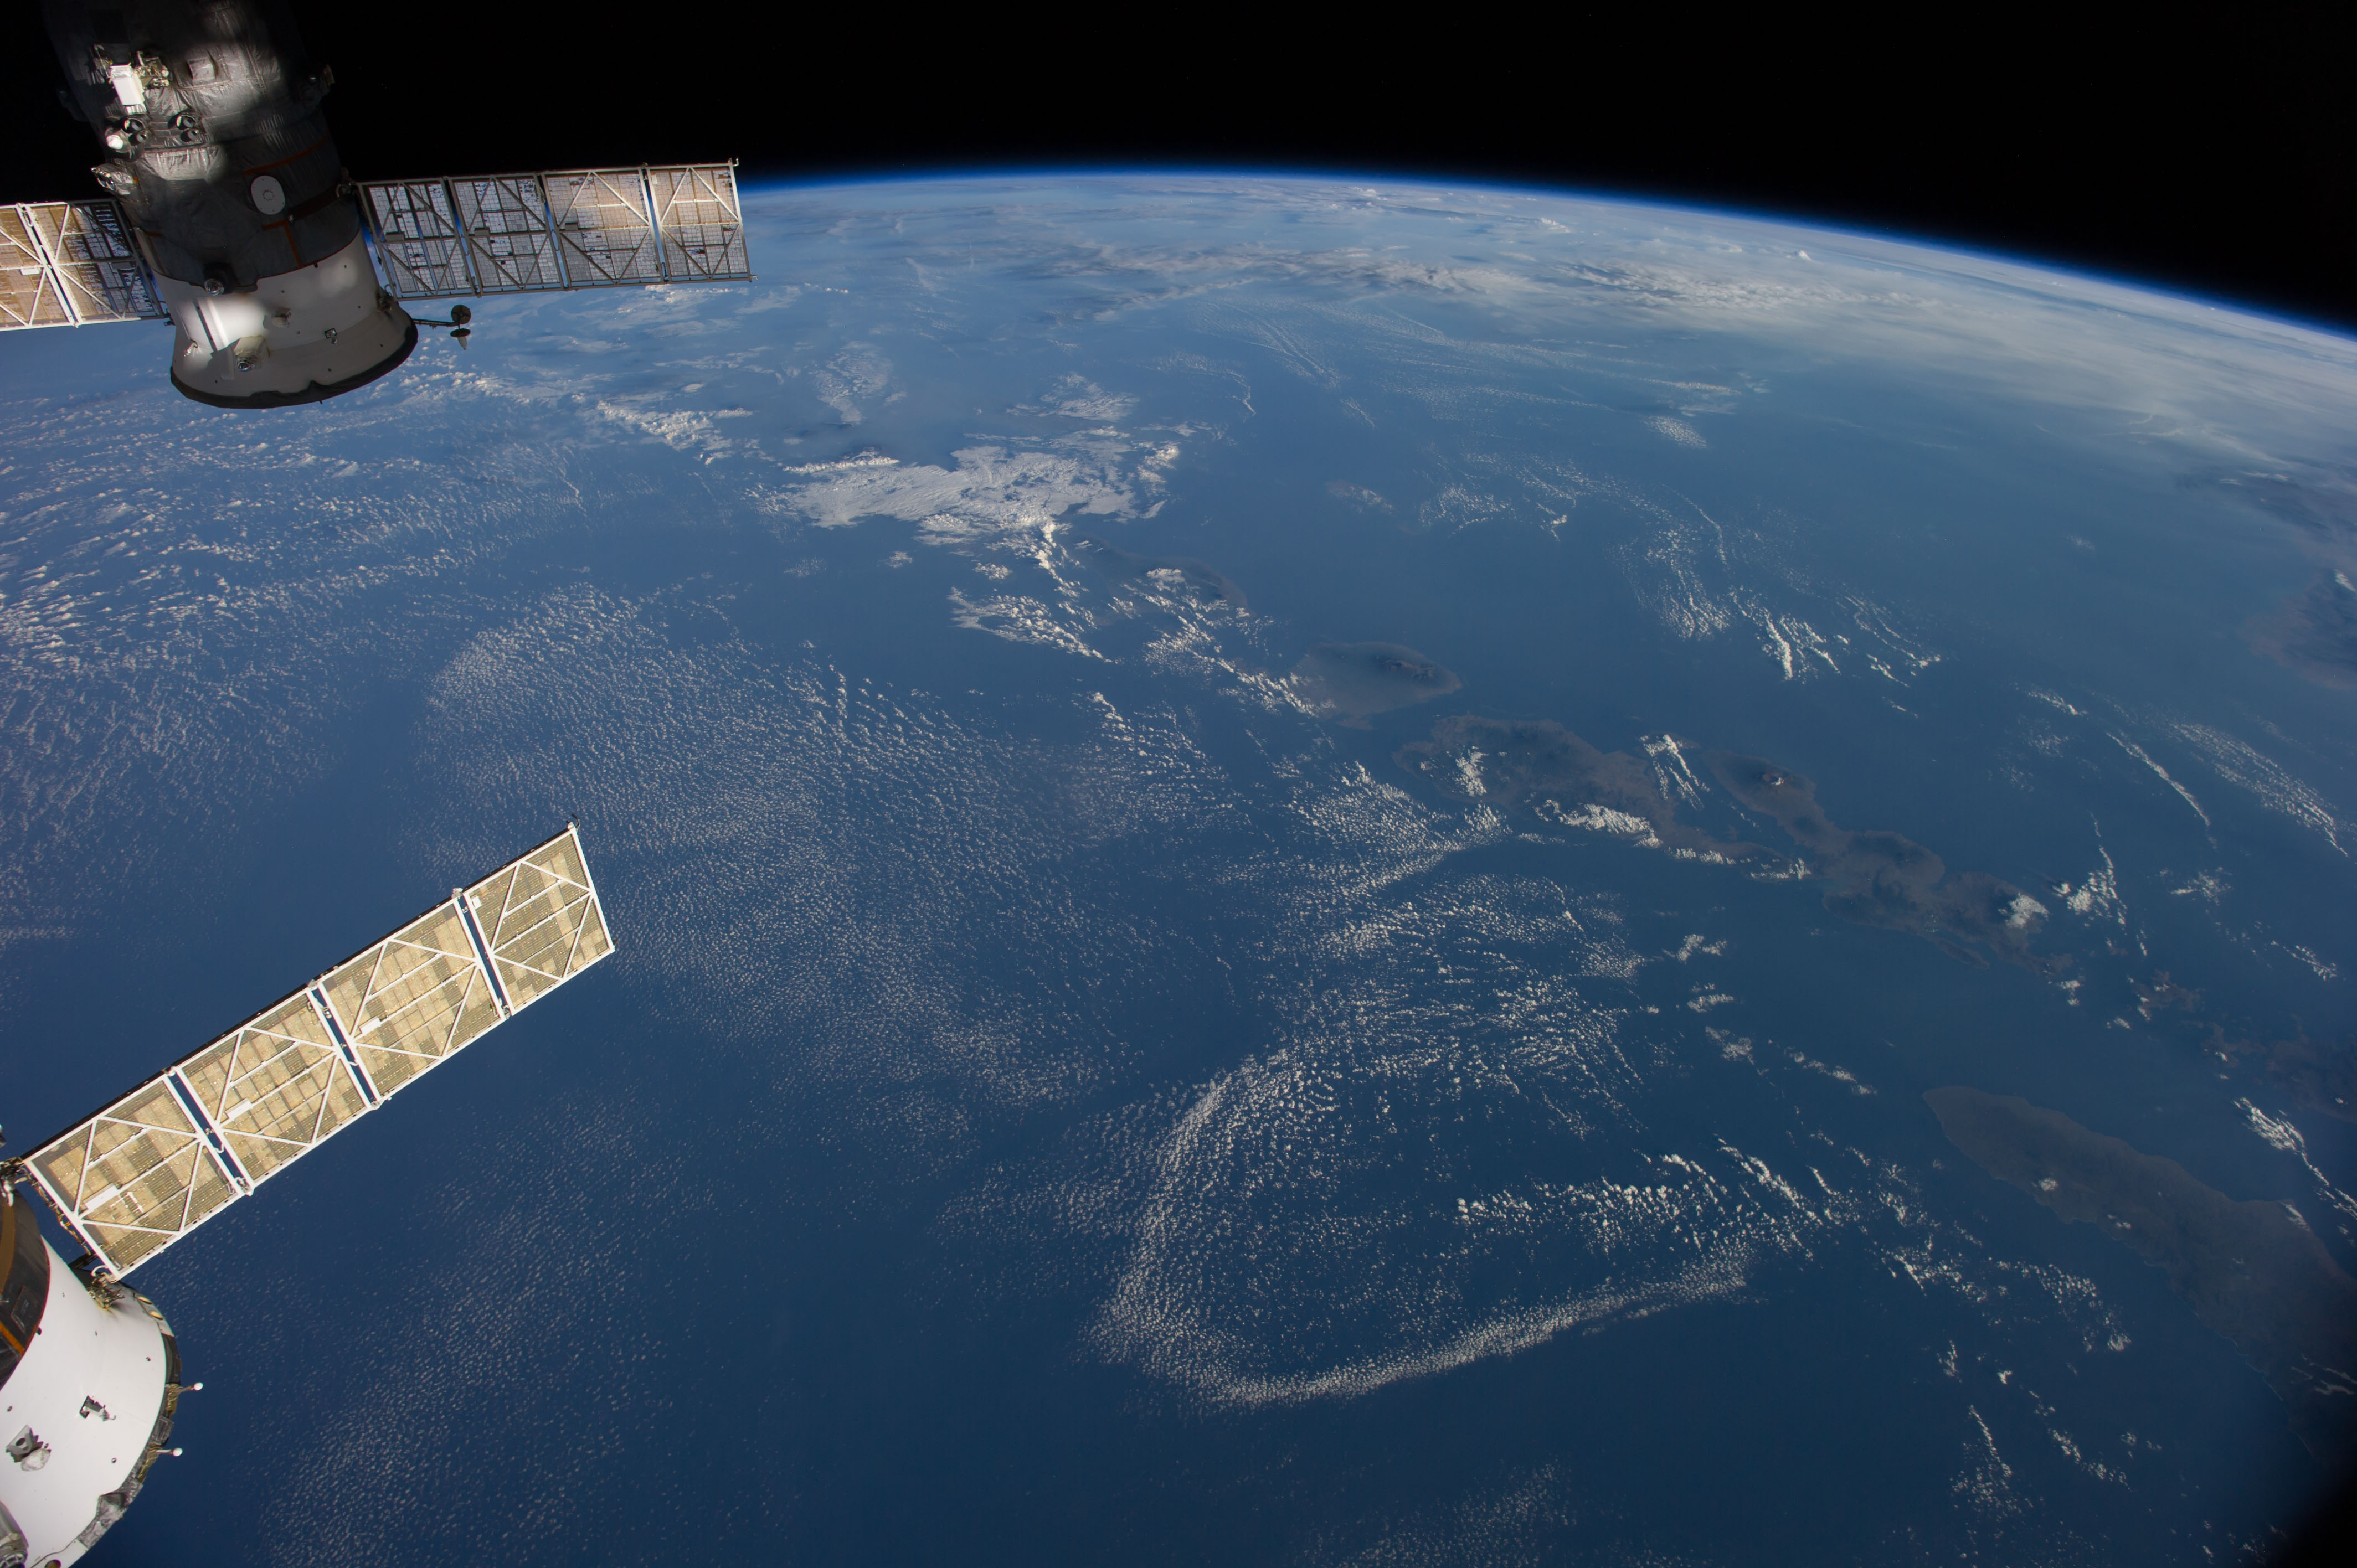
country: INDONESIA
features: BALI, W. NUSA TENGGARA, BALI S., JAVA S., MT. RINJANI, MT. TAMBORA, ATMOSPHERIC LIMB
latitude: -9.5
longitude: 116.0
